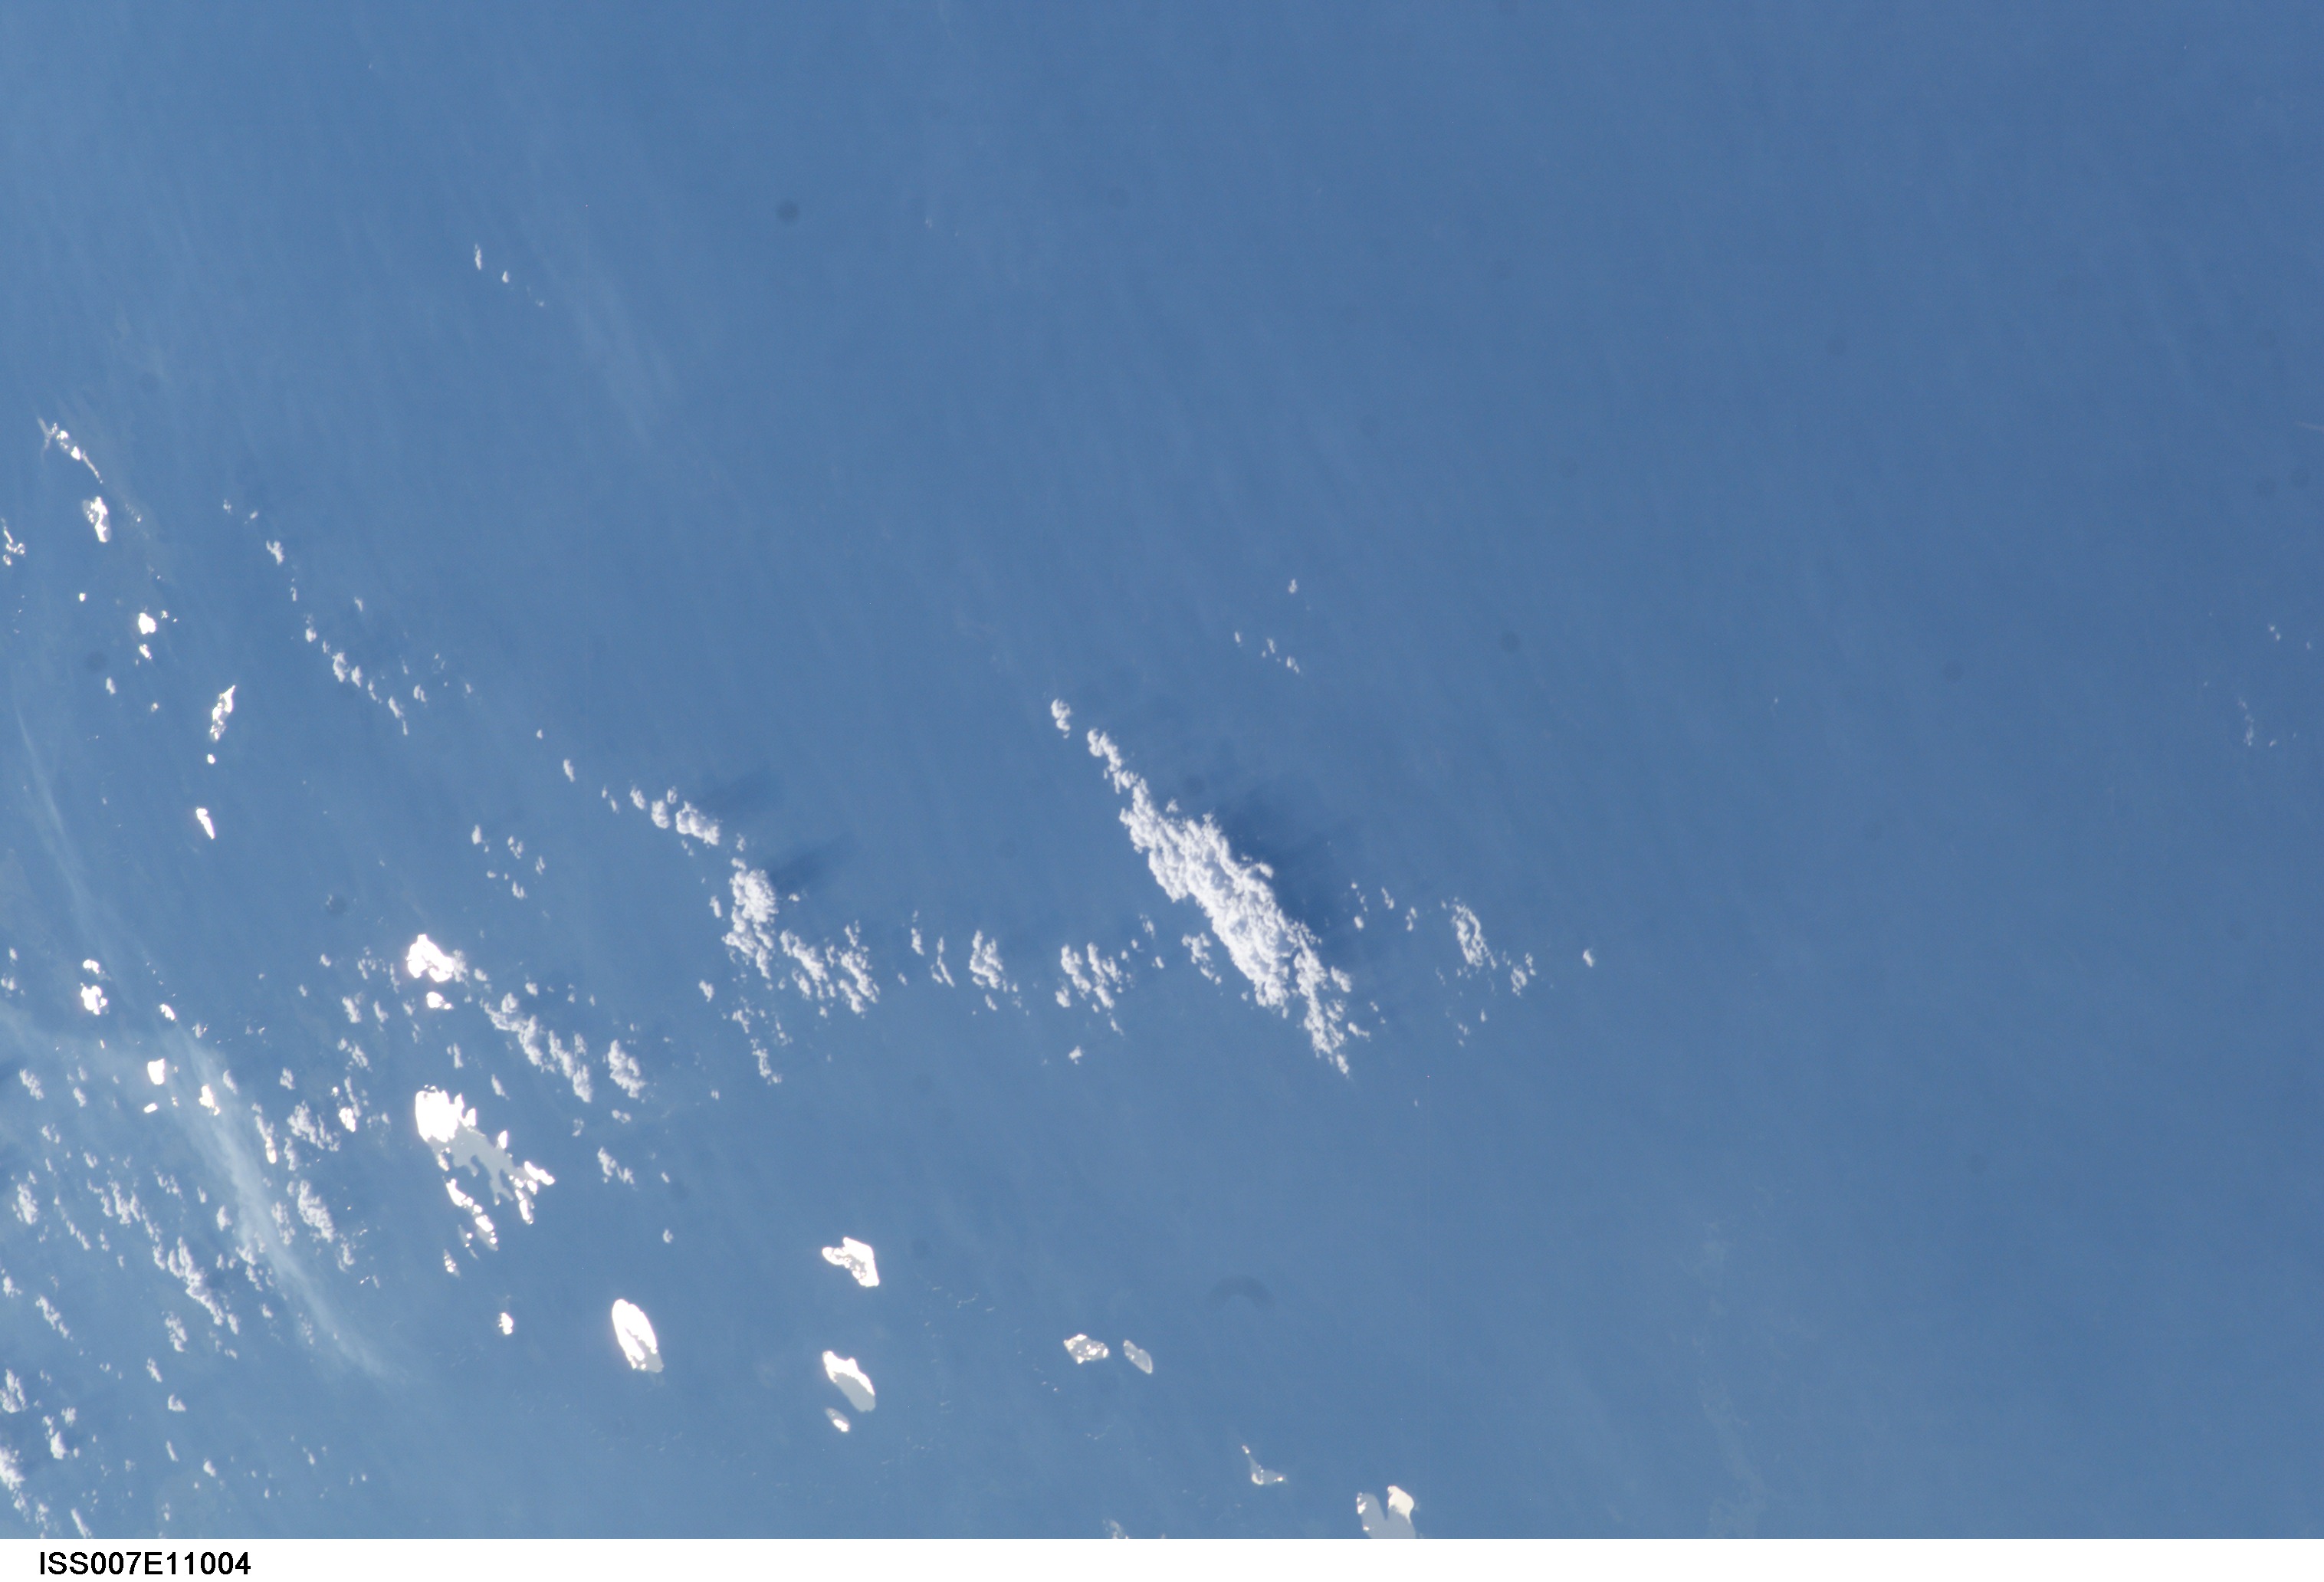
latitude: -14.5
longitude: -63.0
